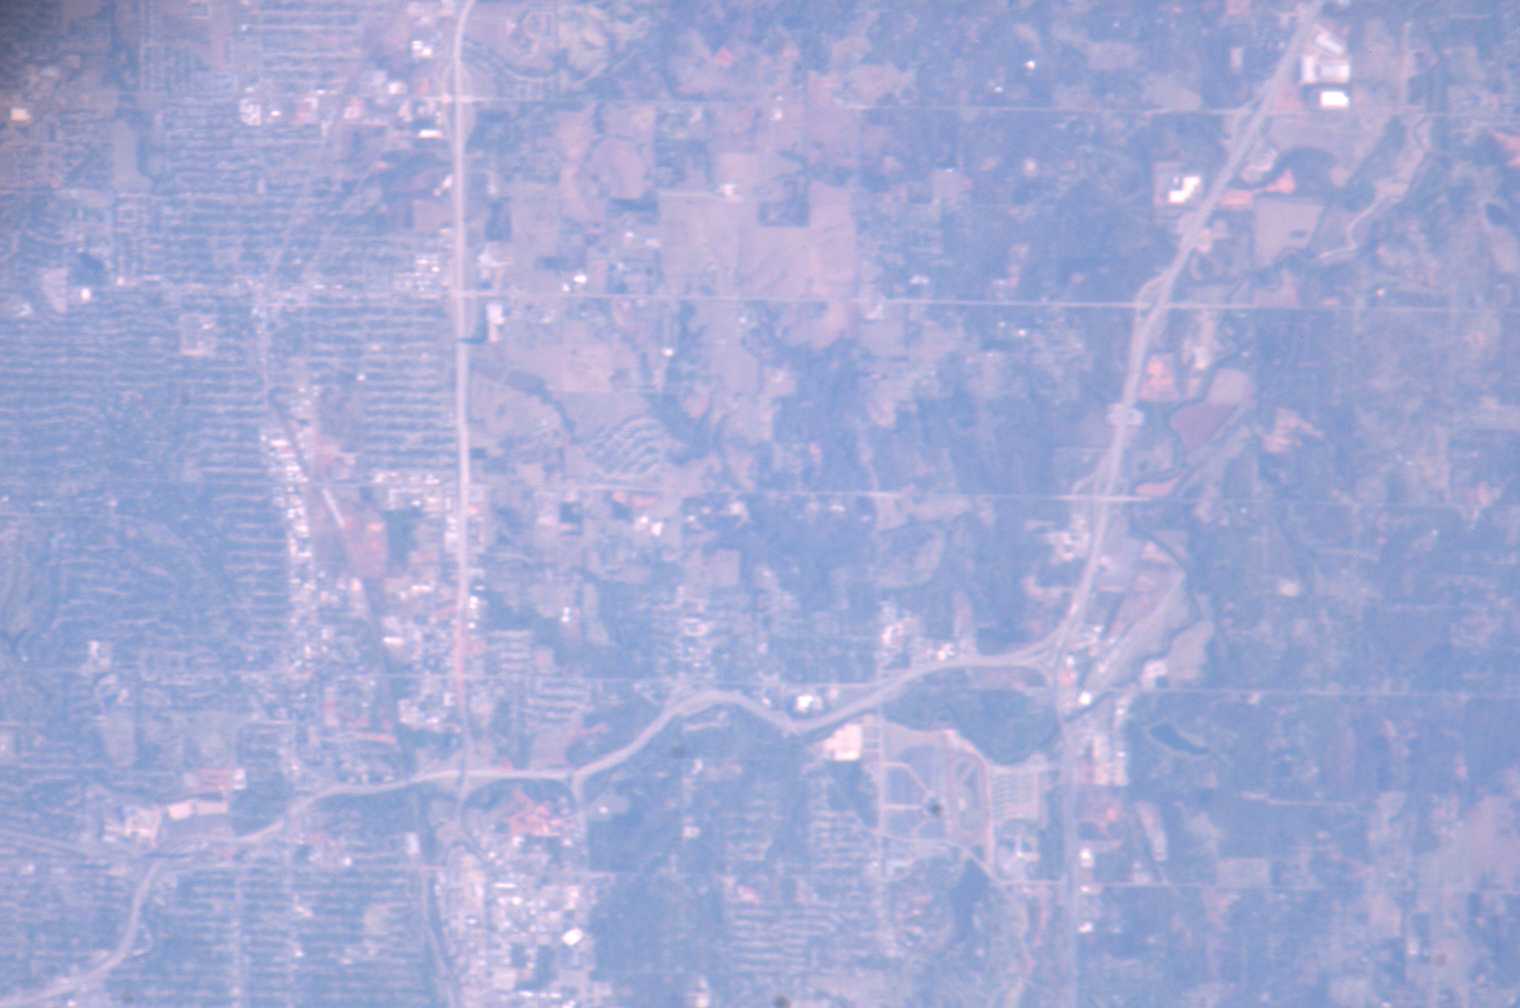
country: USA-OKLAHOMA
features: OKLAHOMA CITY
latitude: 35.5
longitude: -97.5
